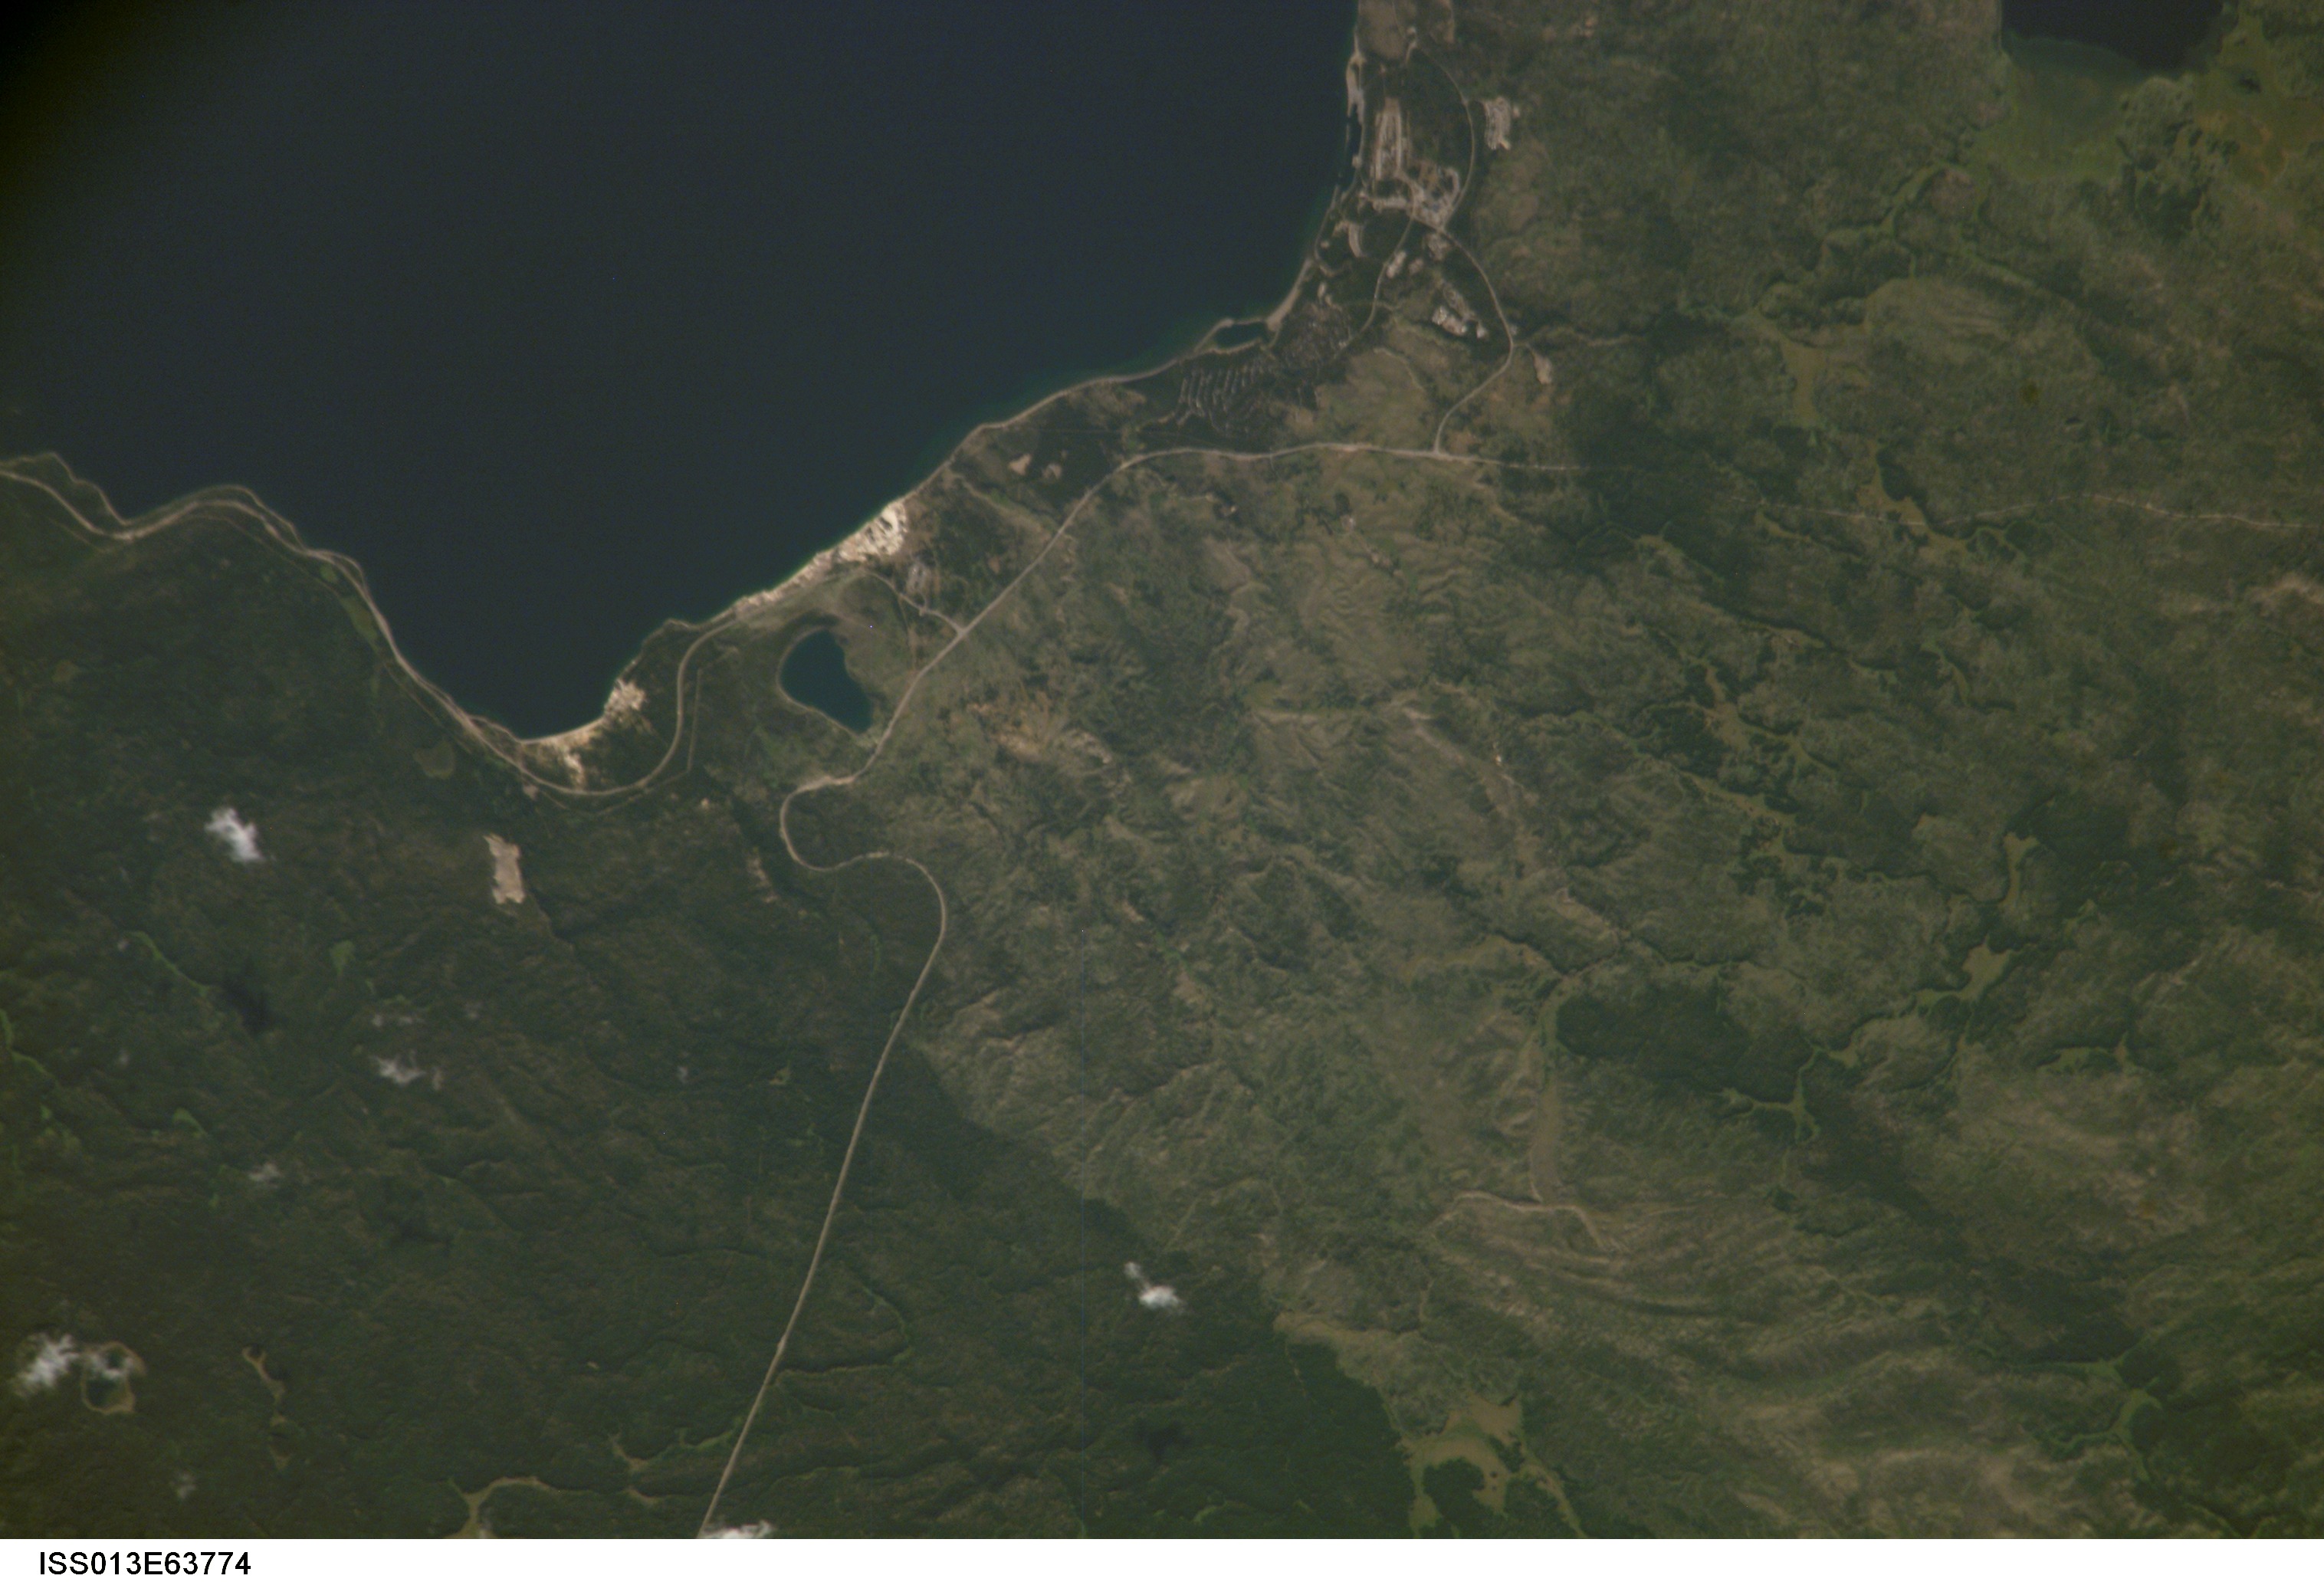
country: USA-WYOMING
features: WEST THUMB, RIDDLE LAKE
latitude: 44.4
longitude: -110.5
